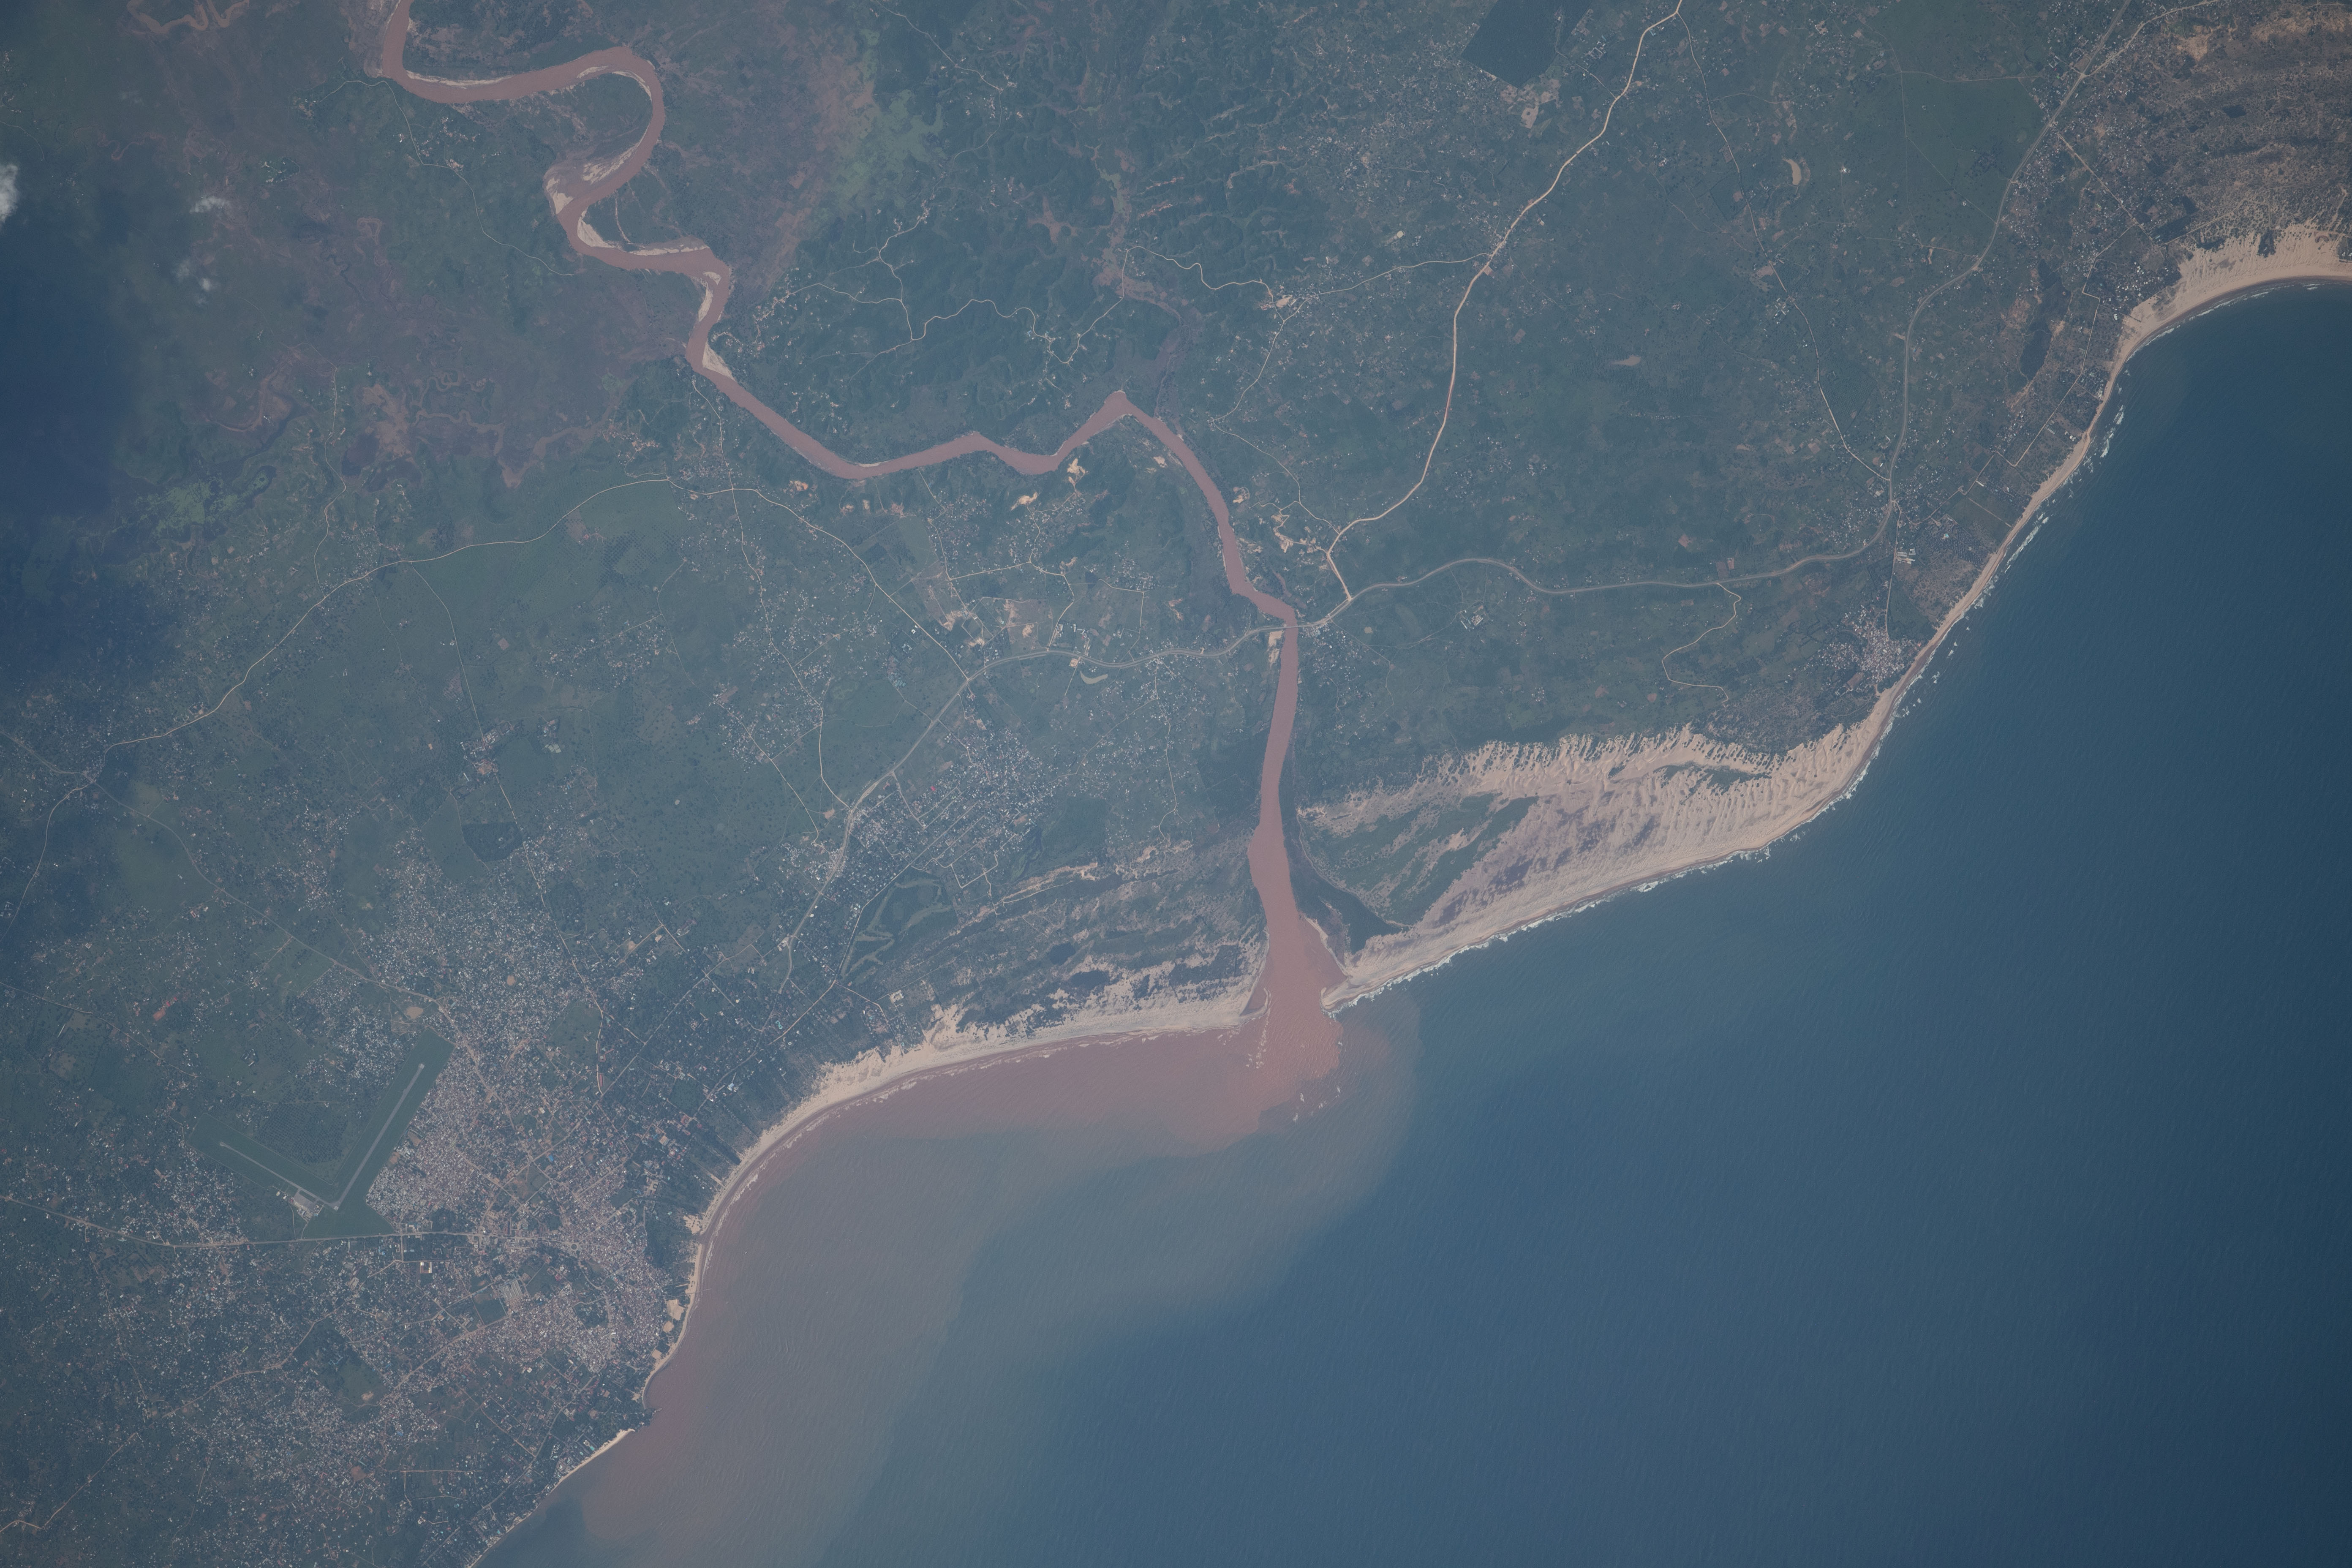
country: KENYA
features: AIRPORT, MALINDI, COAST, SEDIMENT, GALANA RIVER
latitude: -3.2
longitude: 40.1
